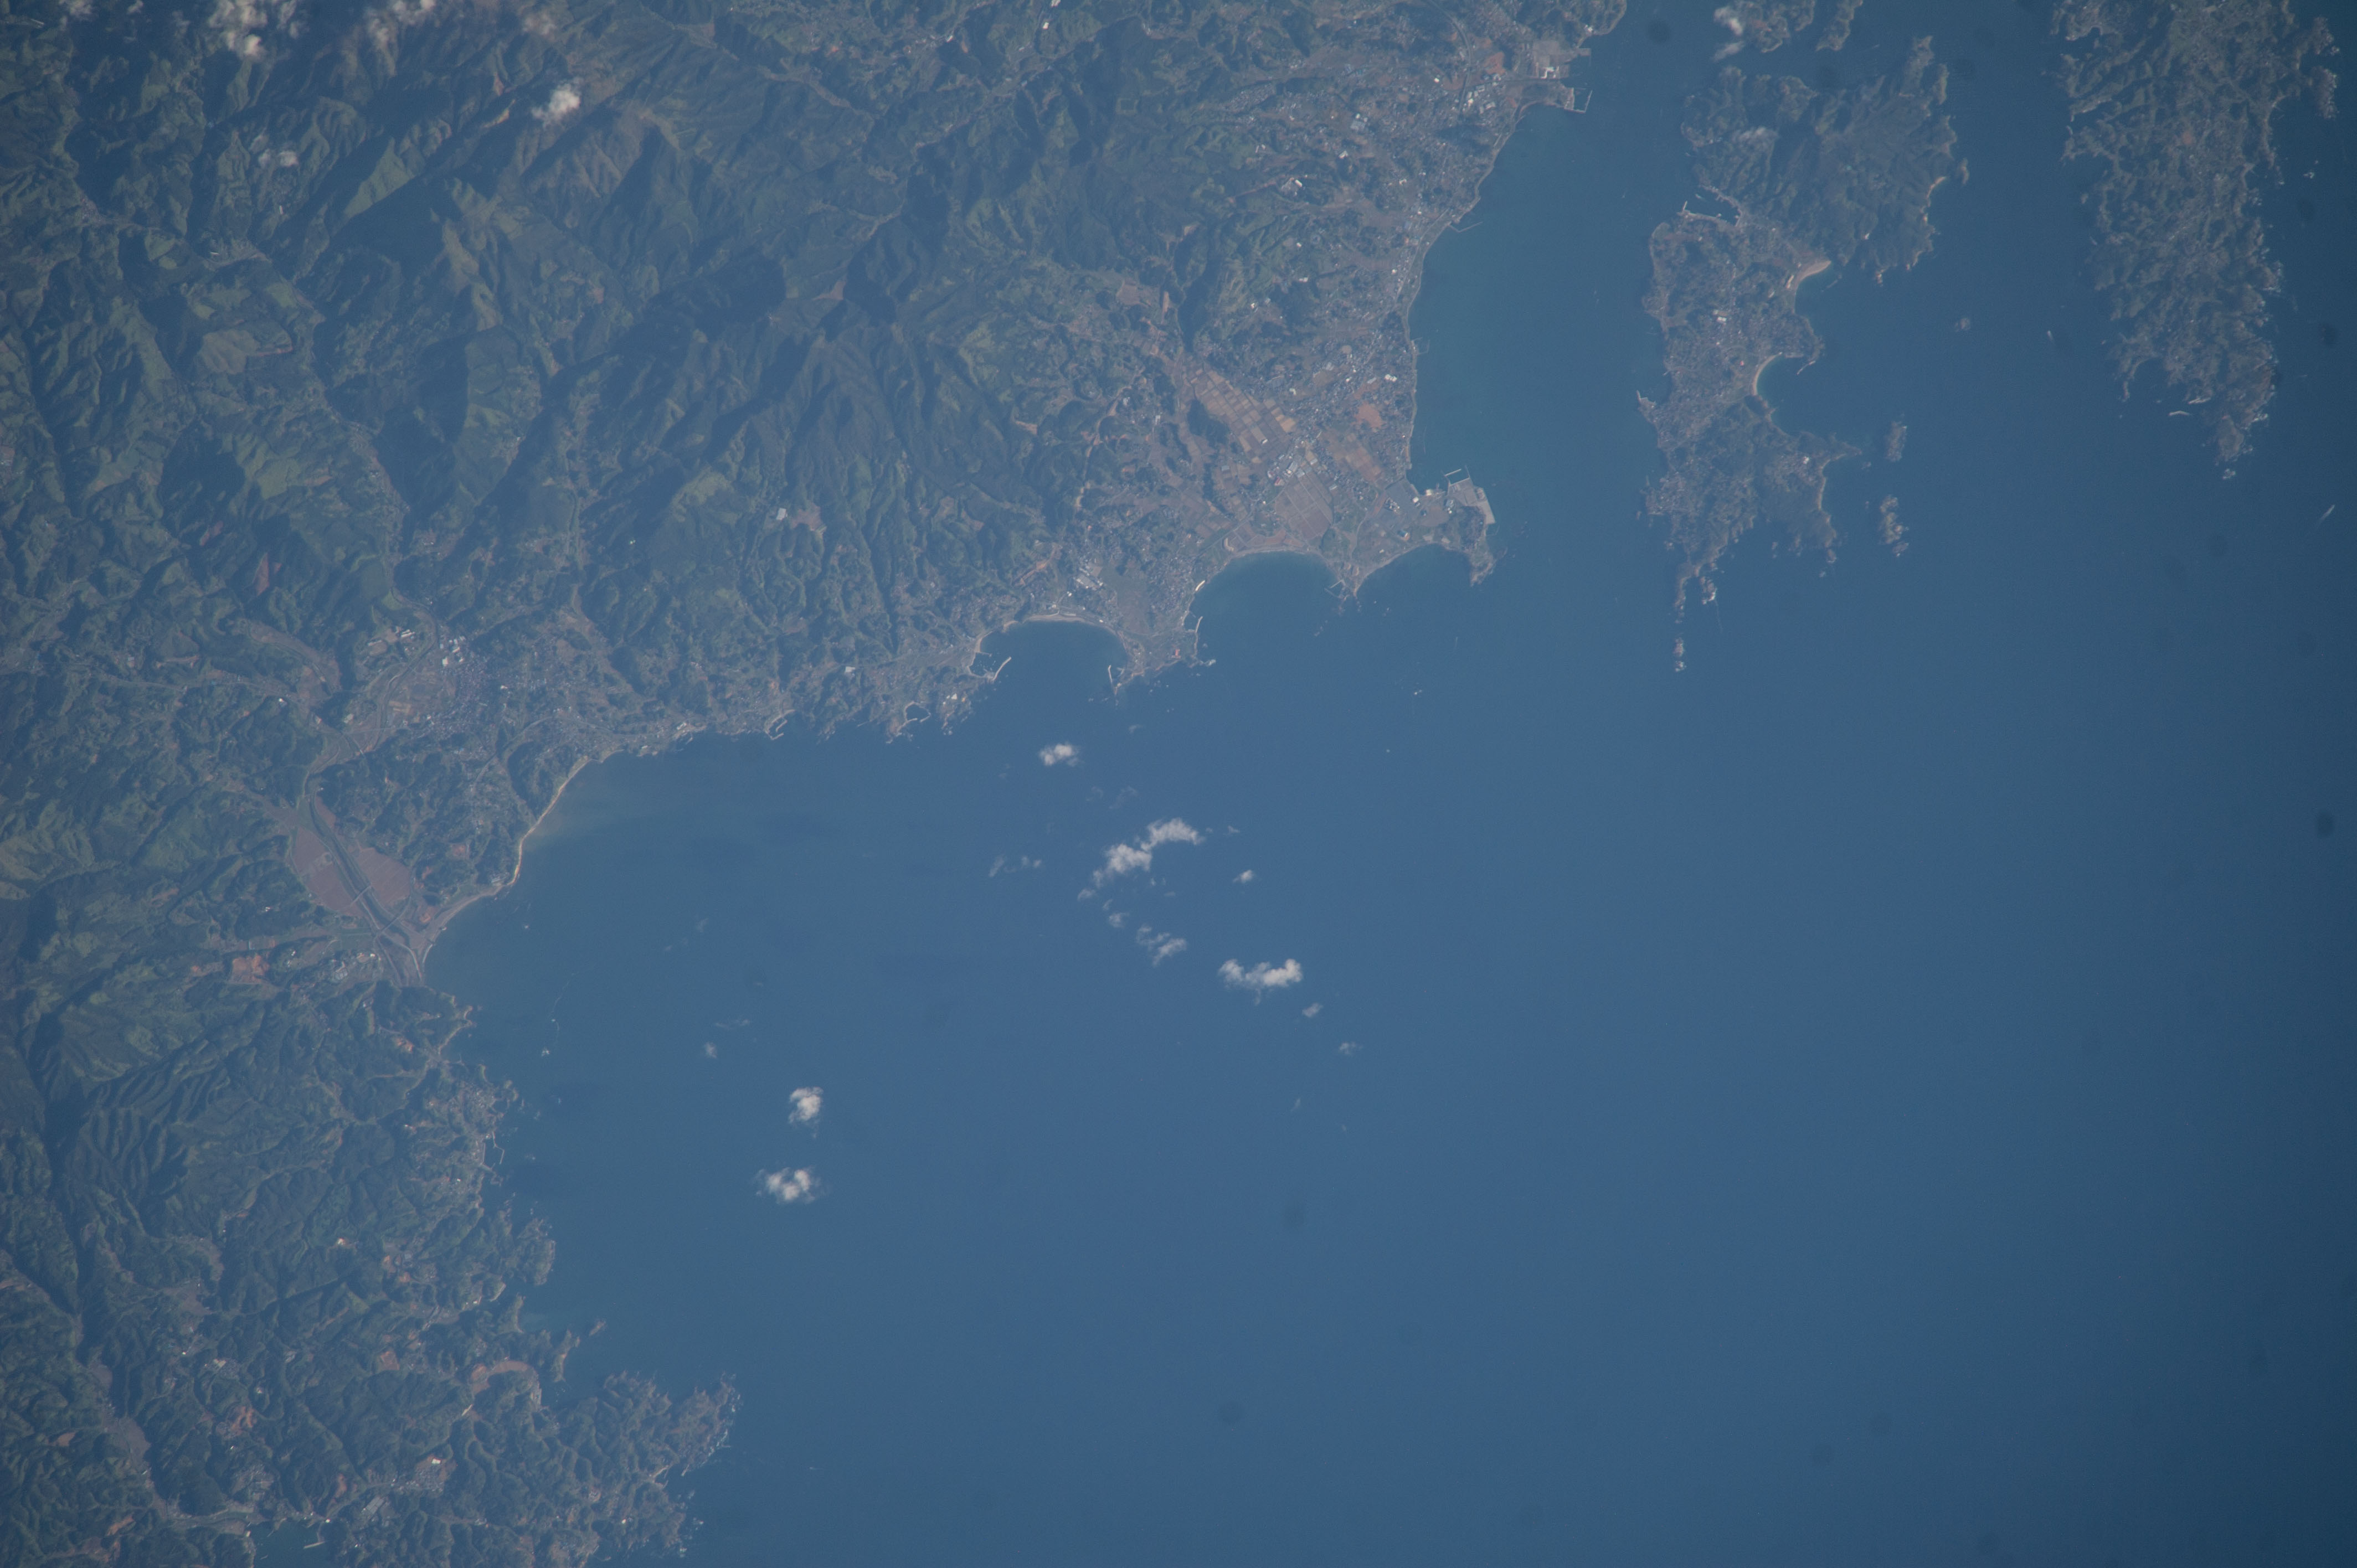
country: JAPAN
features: KARAKUWA ISLAND, OSHIMA ISLAND, SUGINOSHITA PORT, MIYAGI PREFECTURE, IWAISAKI, HANSHU ISLAND, JAPAN, W. PACIFIC OCEAN,JAPAN, KESSENNUMA CY., KESSENNUMA B., OSHIMA I.,SUGINOSHITA PORT
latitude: 38.8
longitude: 141.6
